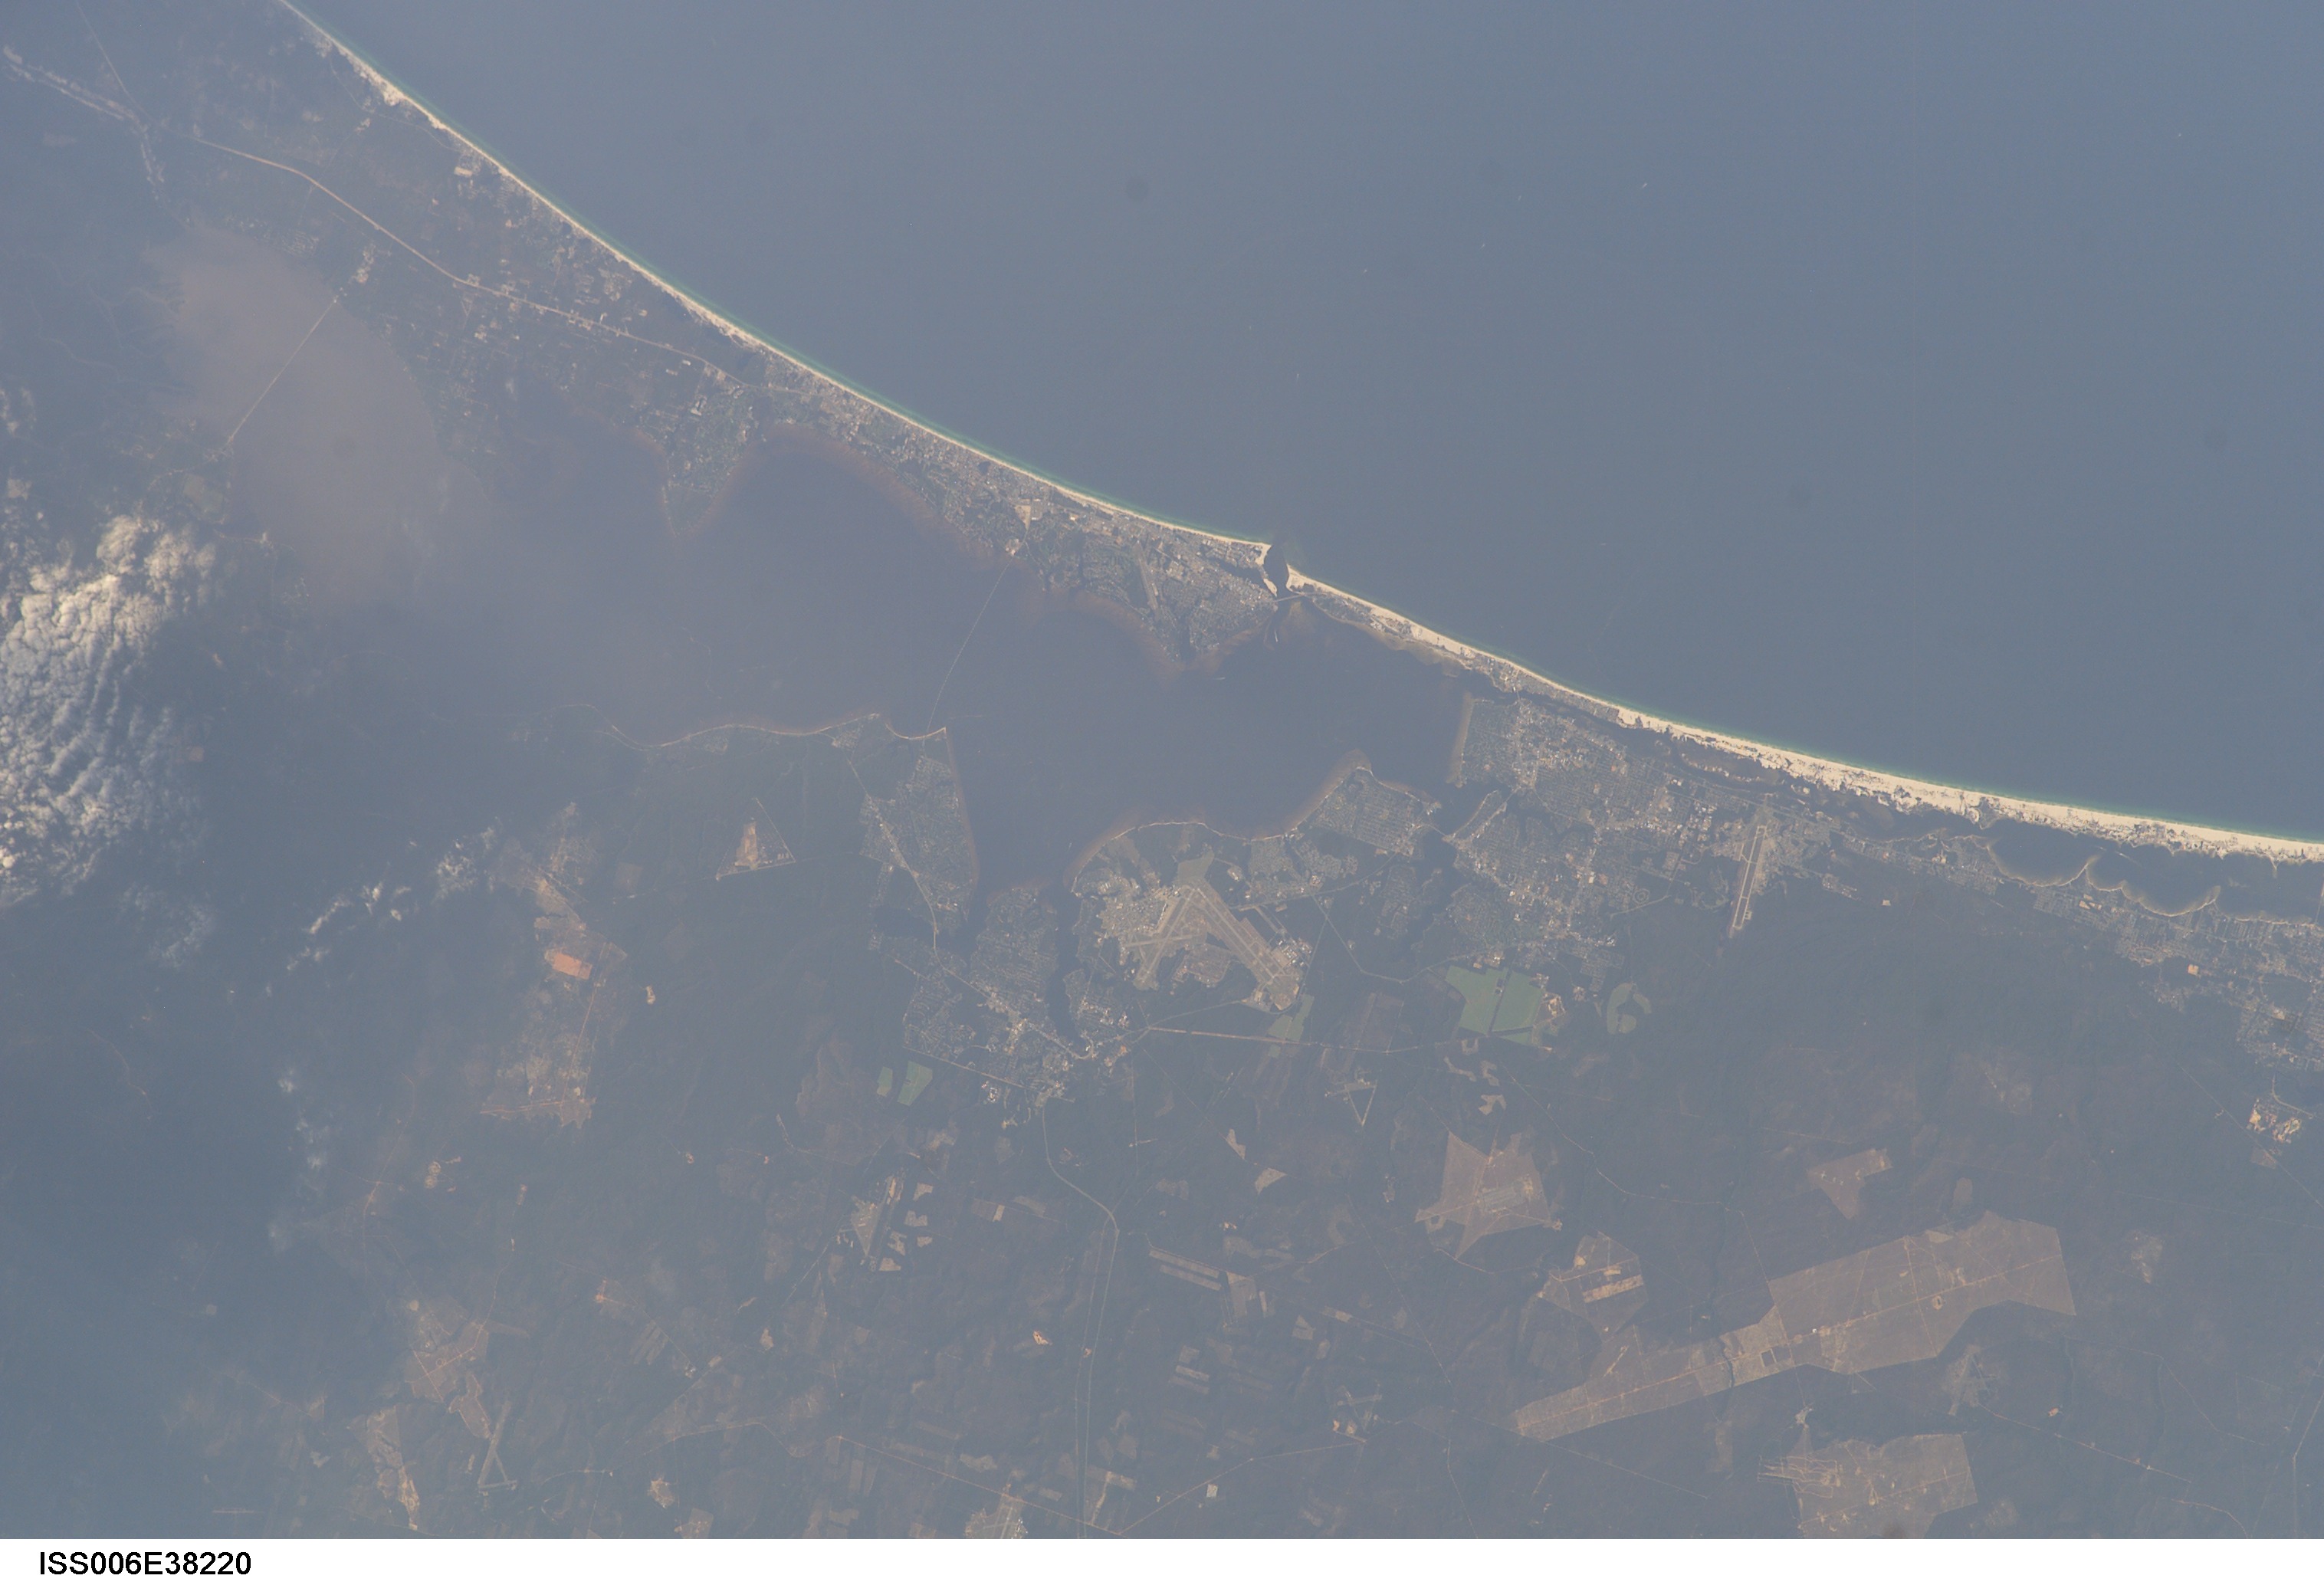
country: USA-FLORIDA
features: DESTIN, FT. WALTON BEACH
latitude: 30.5
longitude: -86.5
